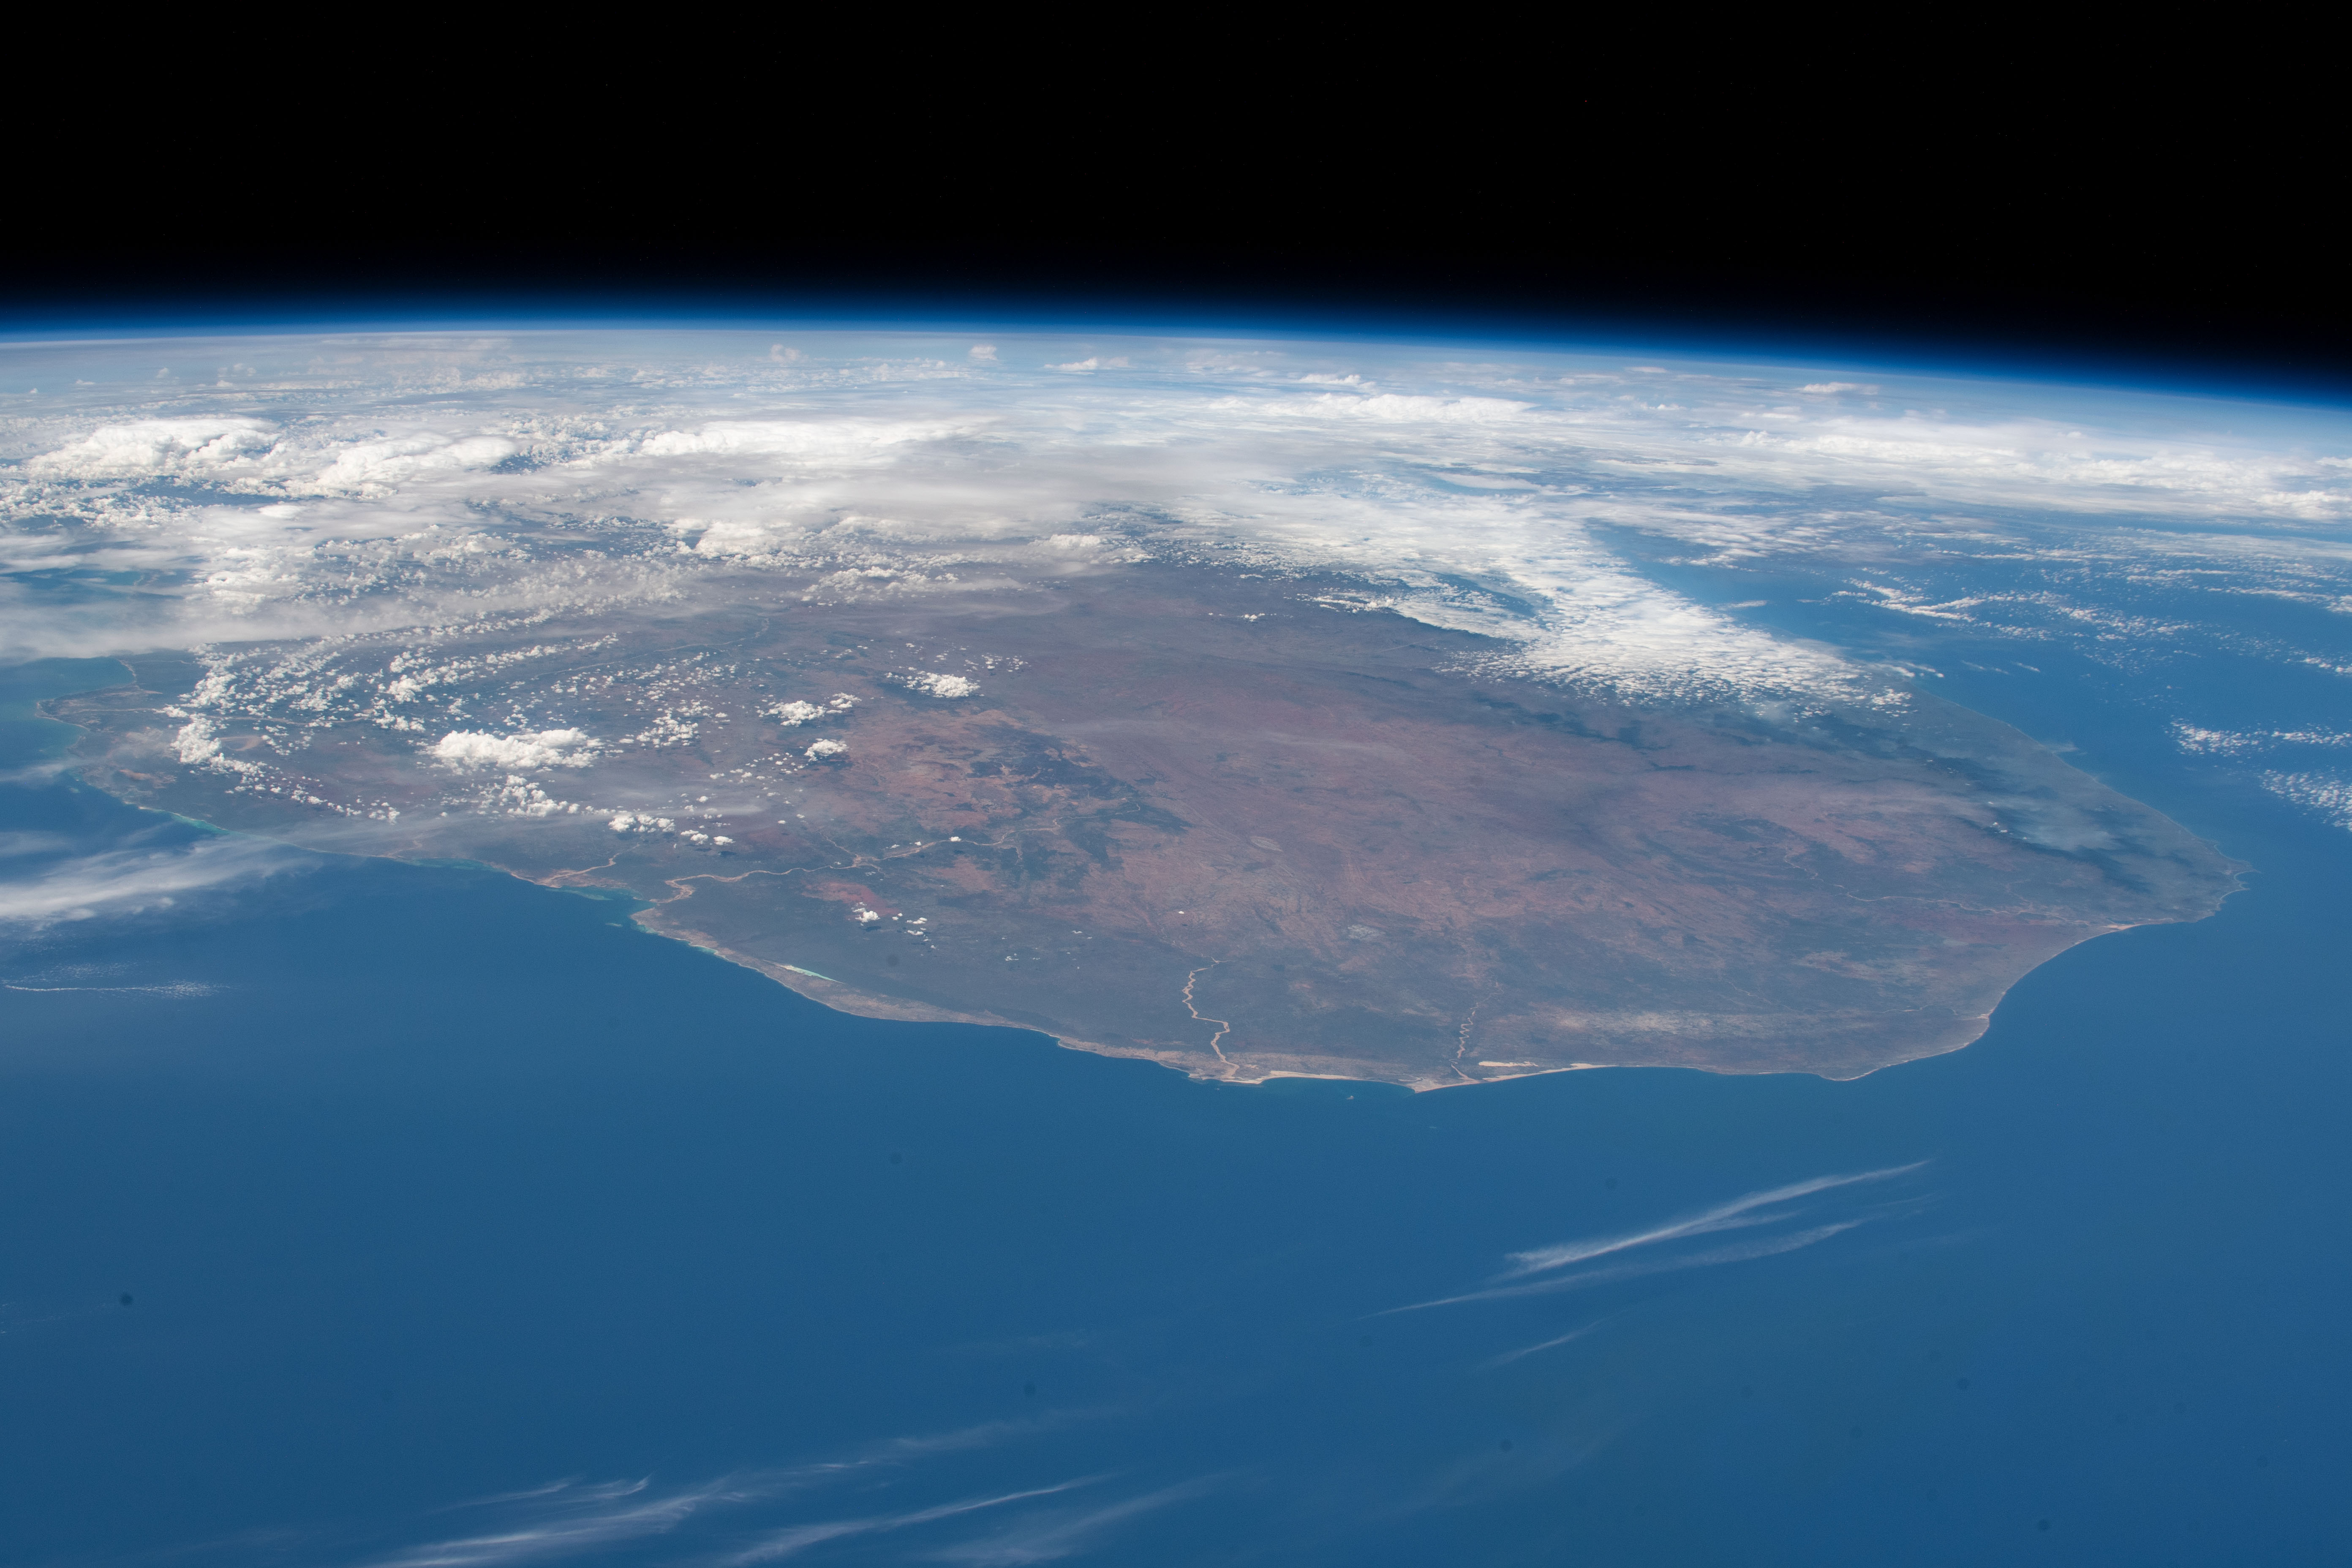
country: MADAGASCAR
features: MADAGASCAR, FIHERENANA RIVER, ONILAHY RIVER
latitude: -23.5
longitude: 45.0
